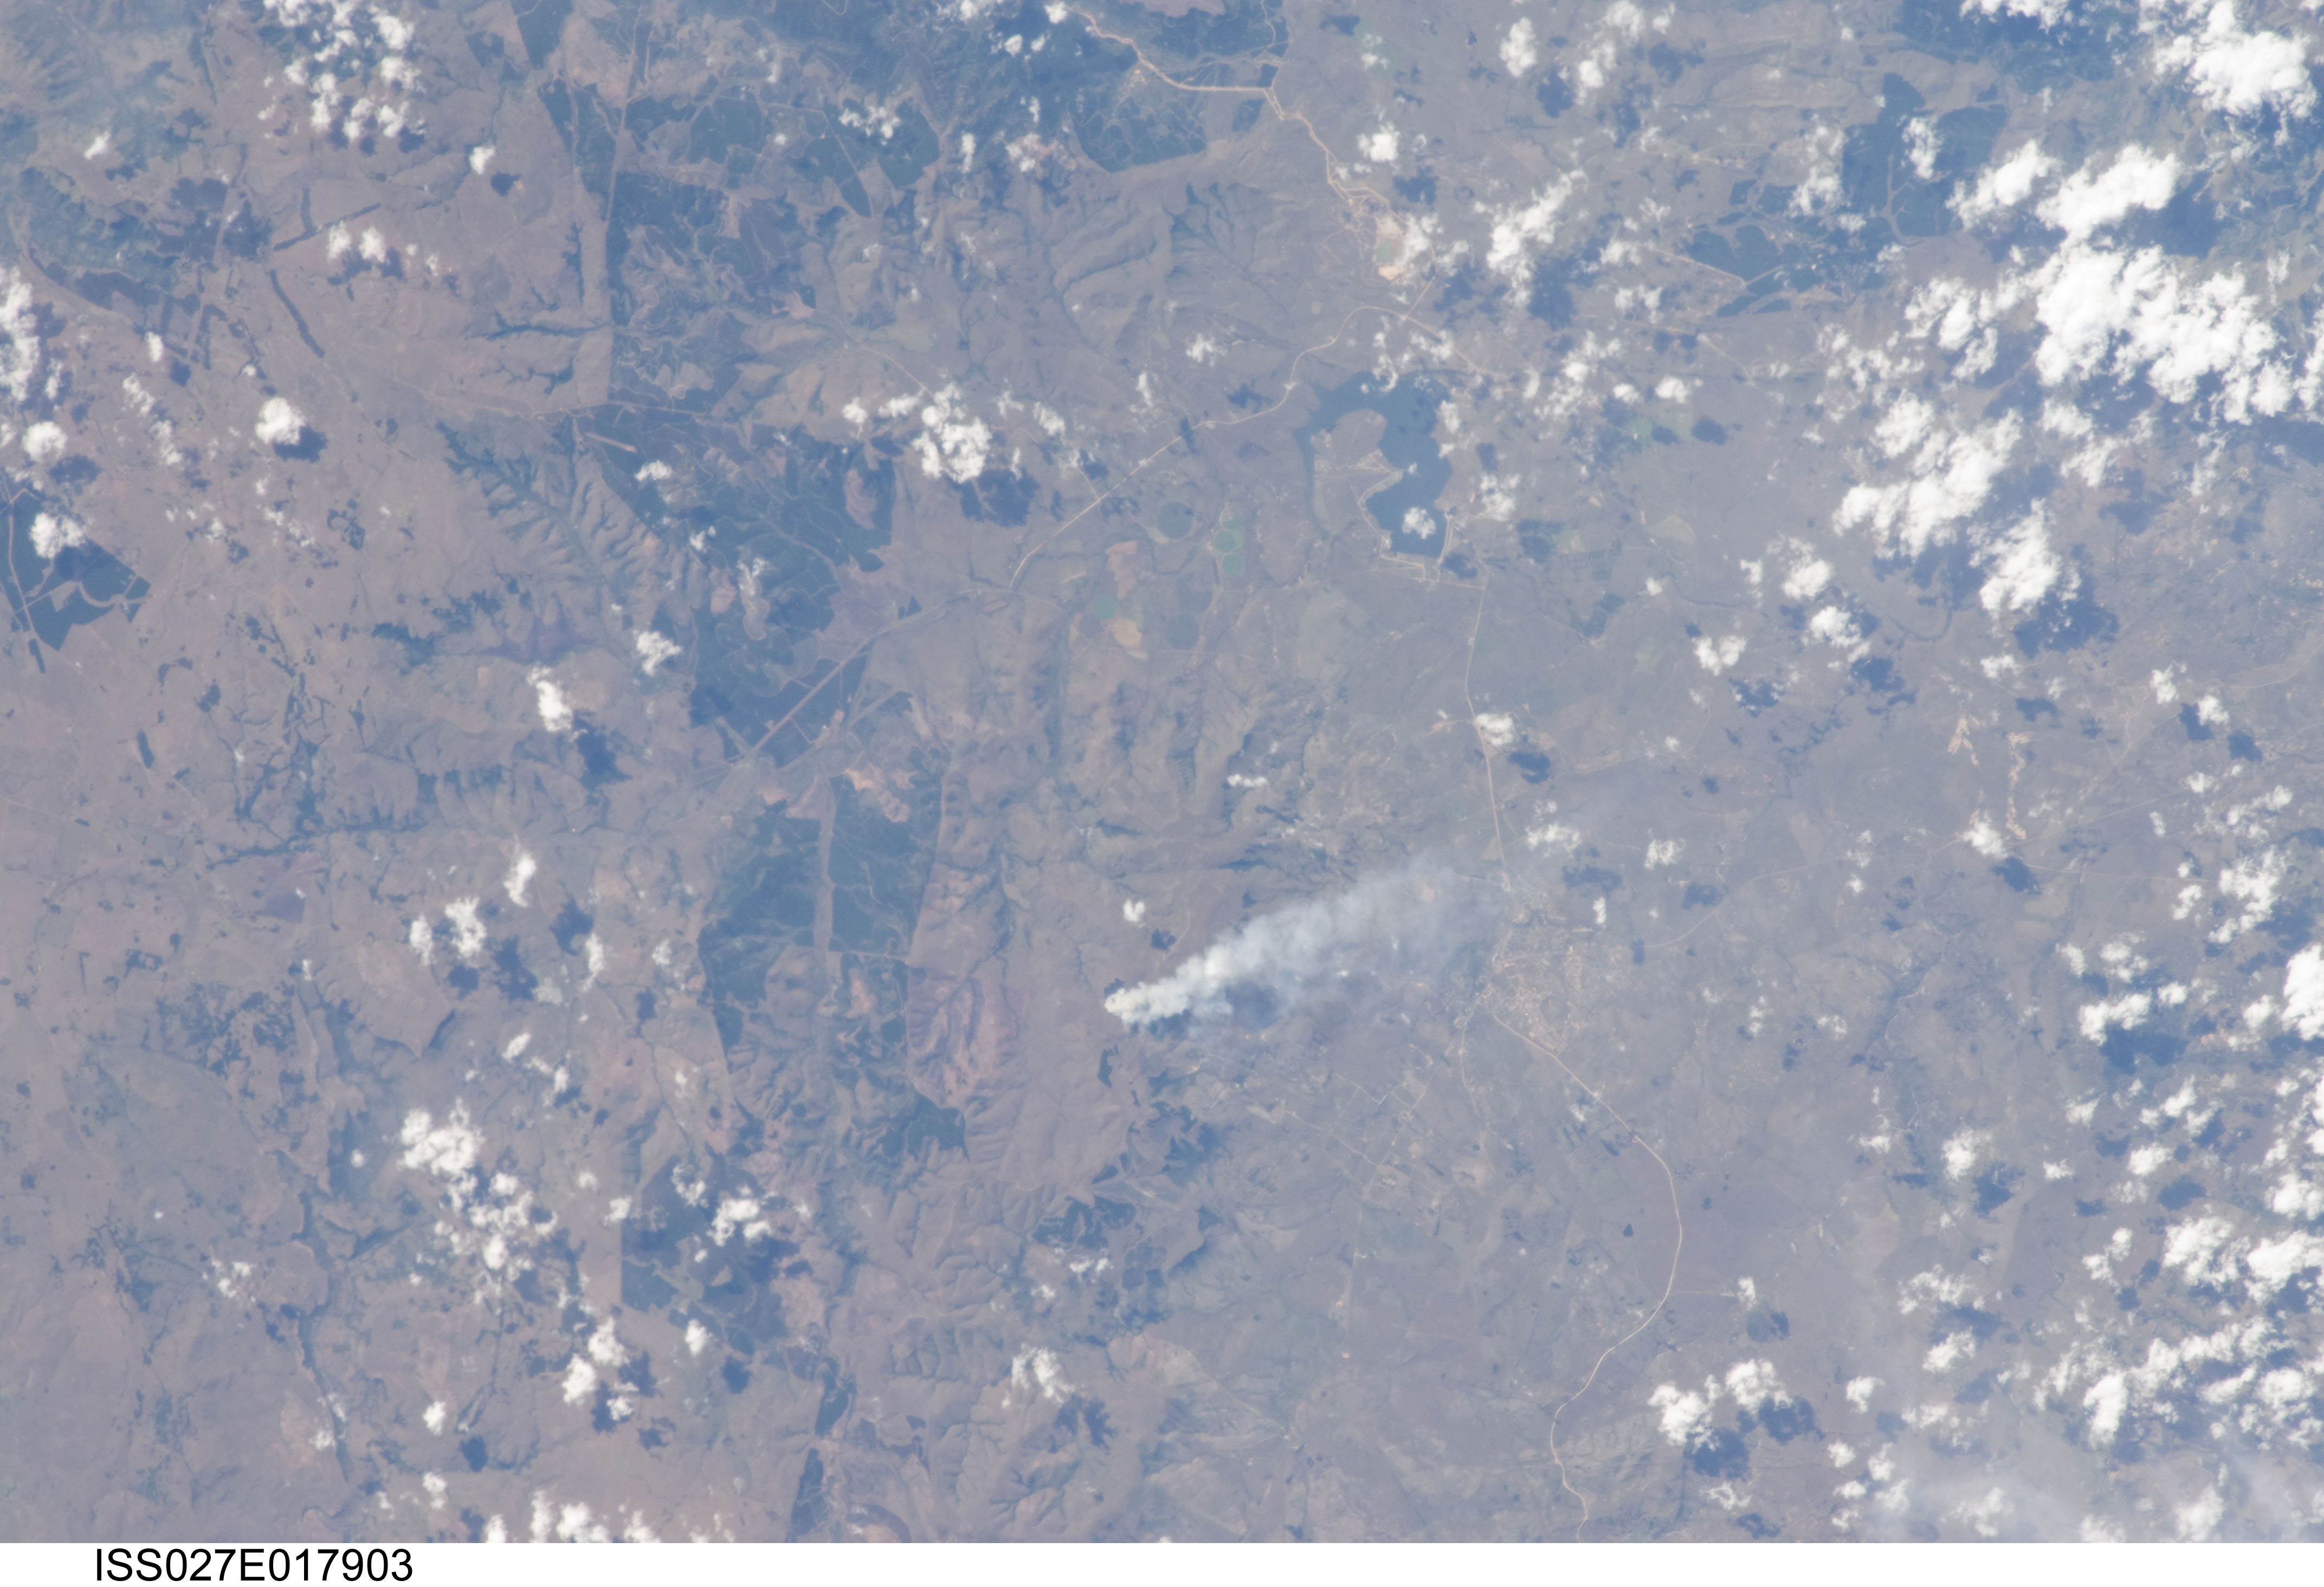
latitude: -25.9
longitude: 30.6
